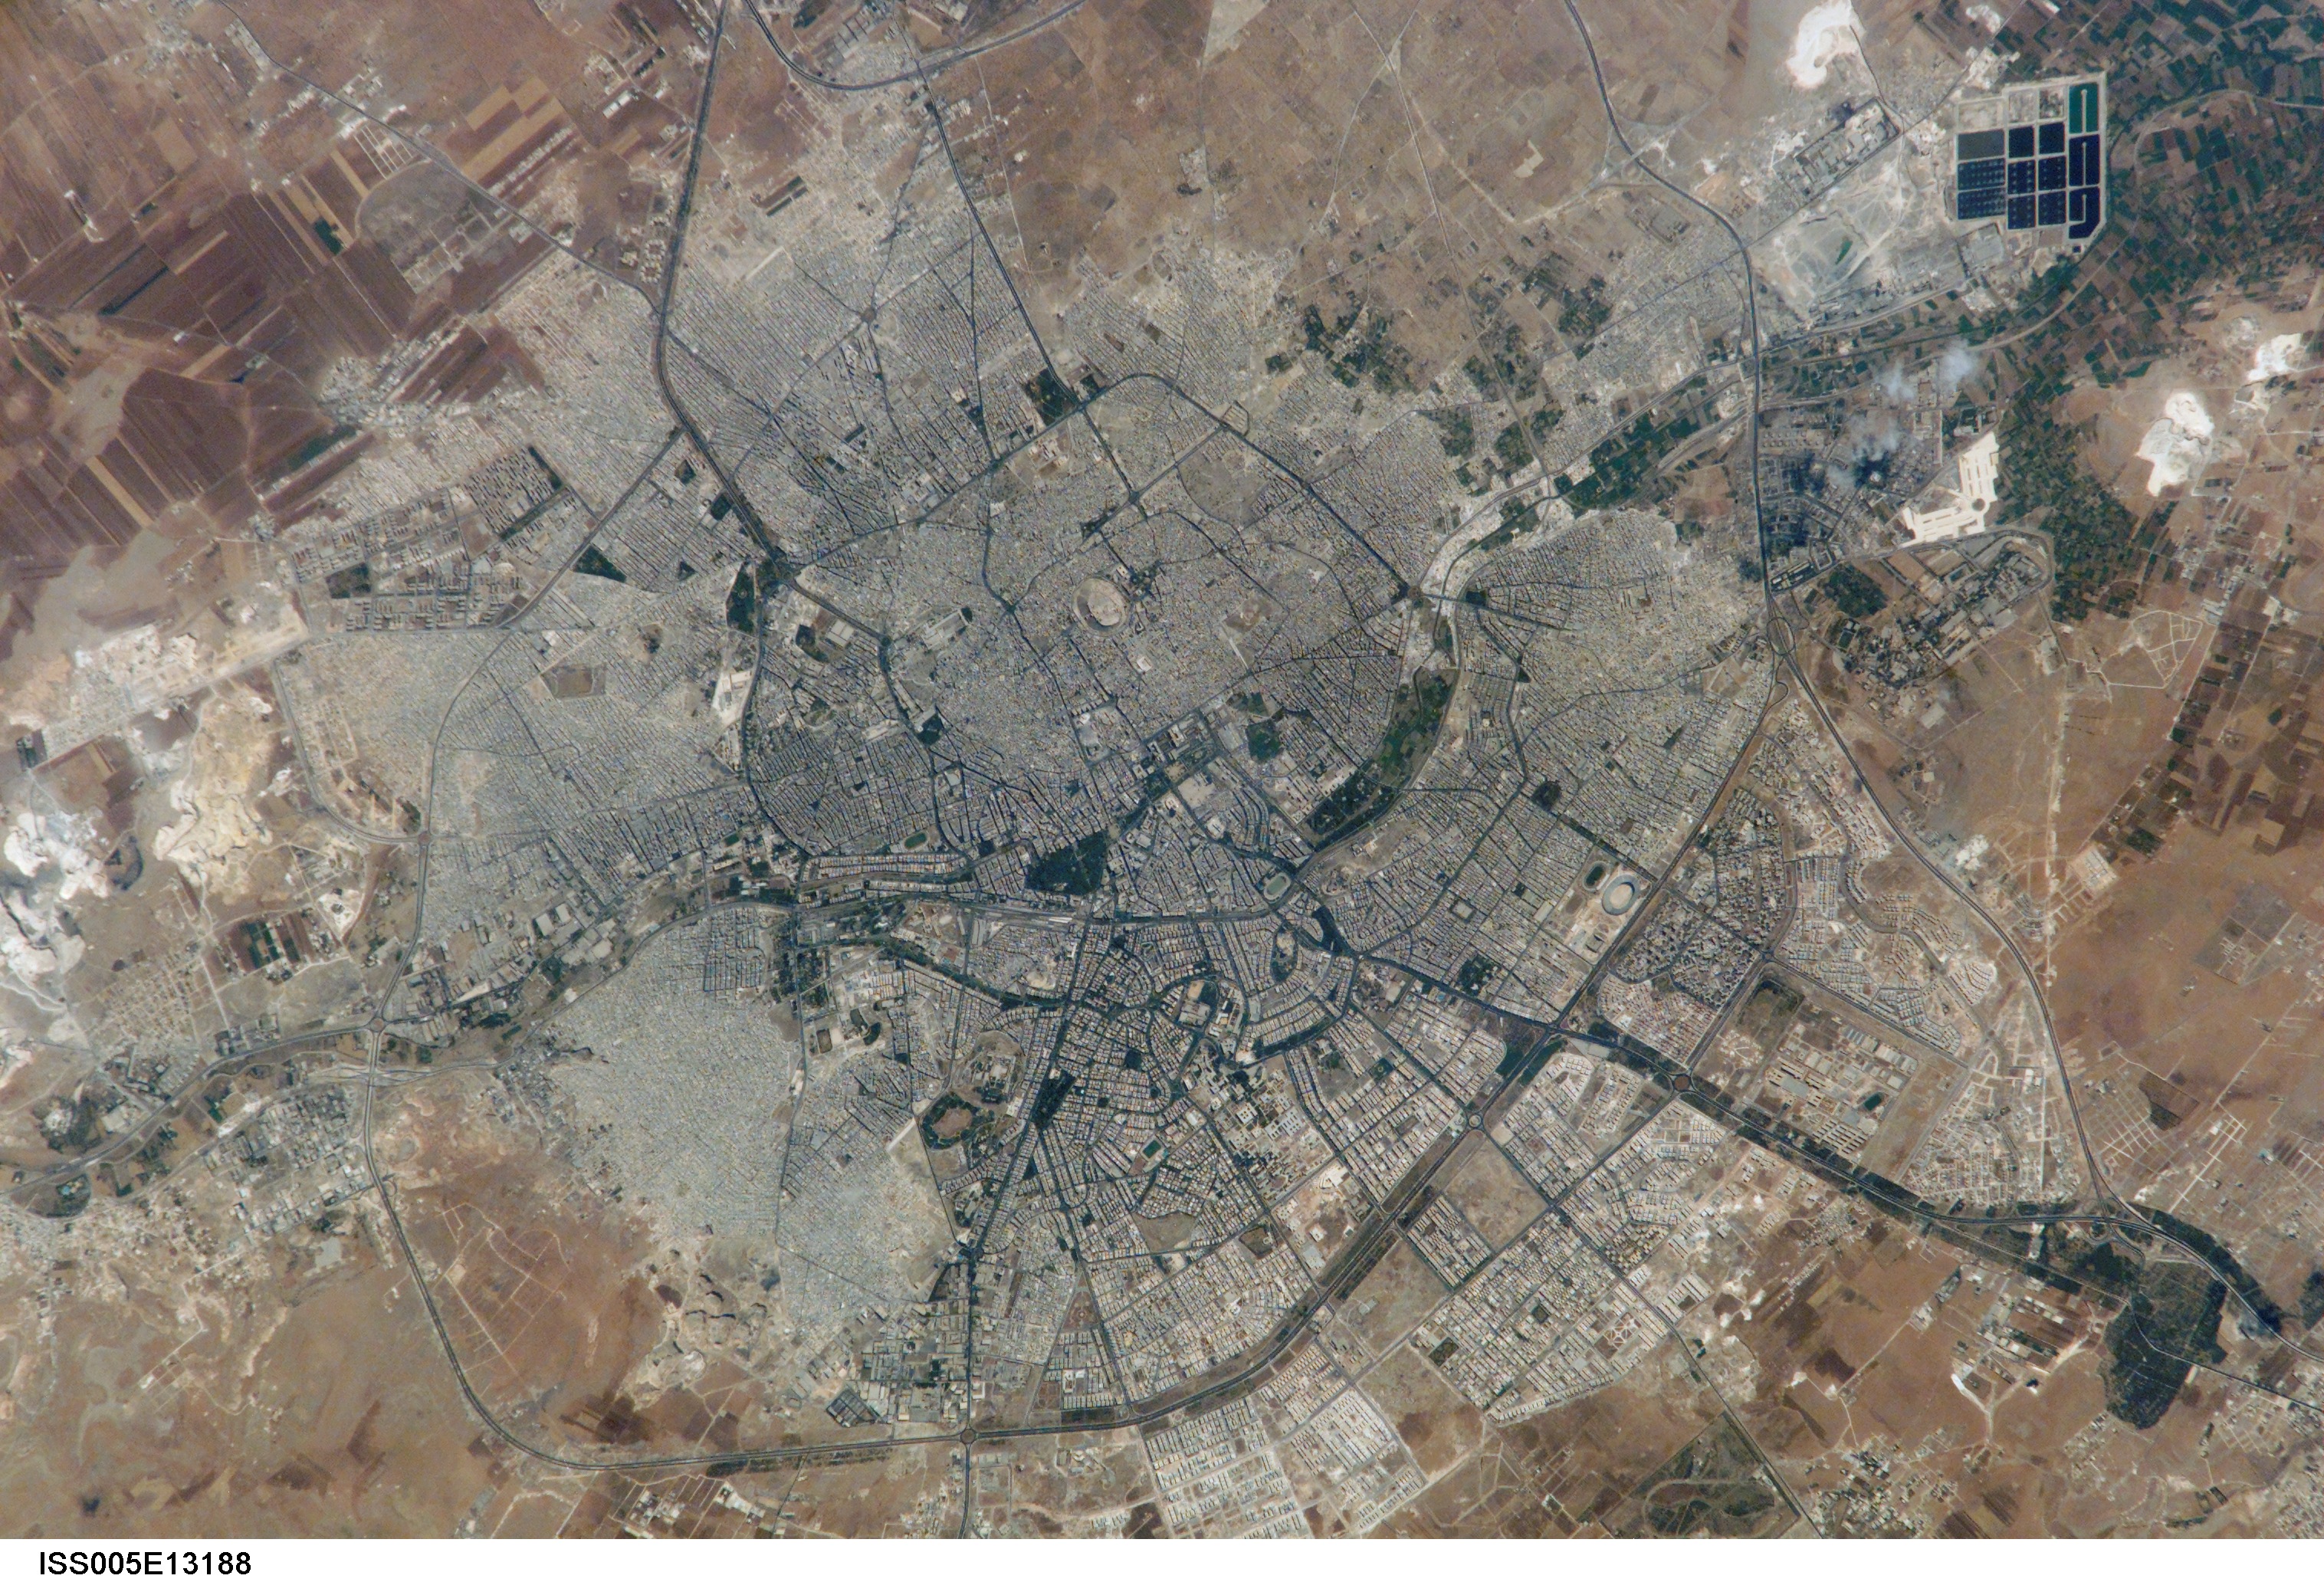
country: SYRIA
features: HALAB, URBAN DETAIL, ROADS
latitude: 36.2
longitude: 37.0
